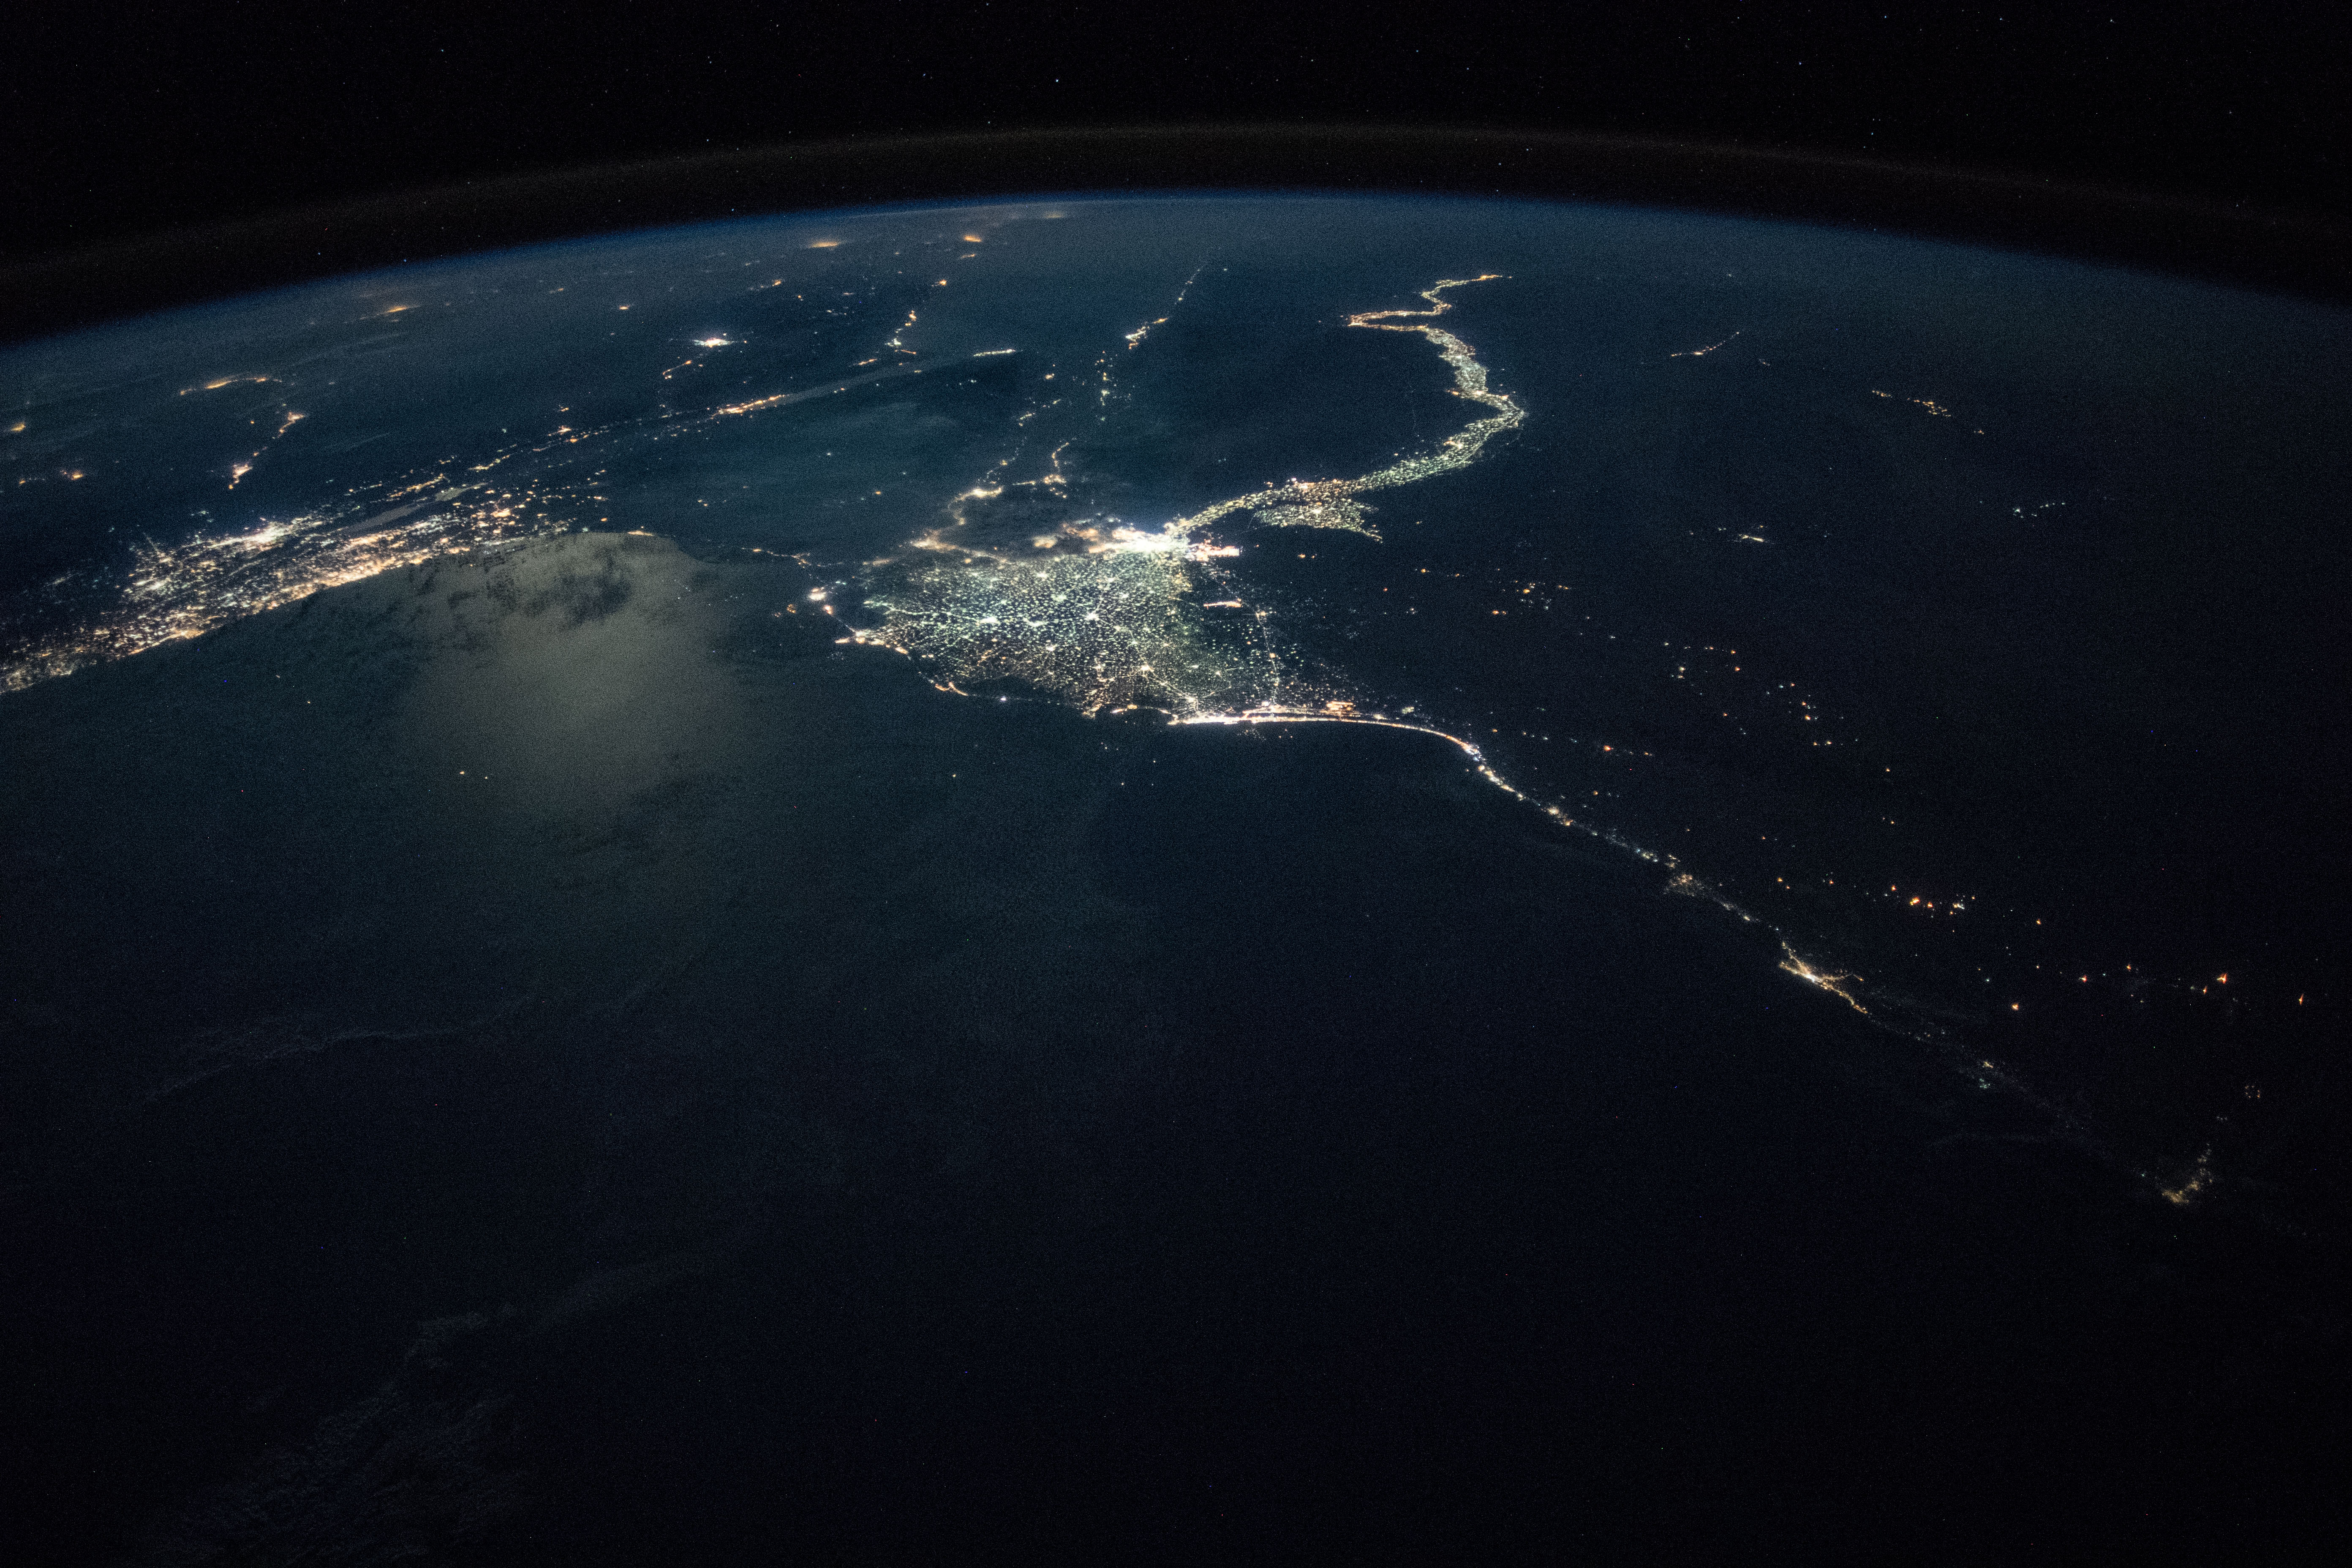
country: EGYPT
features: WESTERN DESERT, CAIRO CITY, GULF OF SUEZ, GULF OF AQABA, GAZA, JESURALEM, NILE DELTA, NILE RIVER, PORT SAID, MEDITERRANEAN SEA, NIGHT, EARTH LIMB
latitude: 31.6
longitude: 29.9
